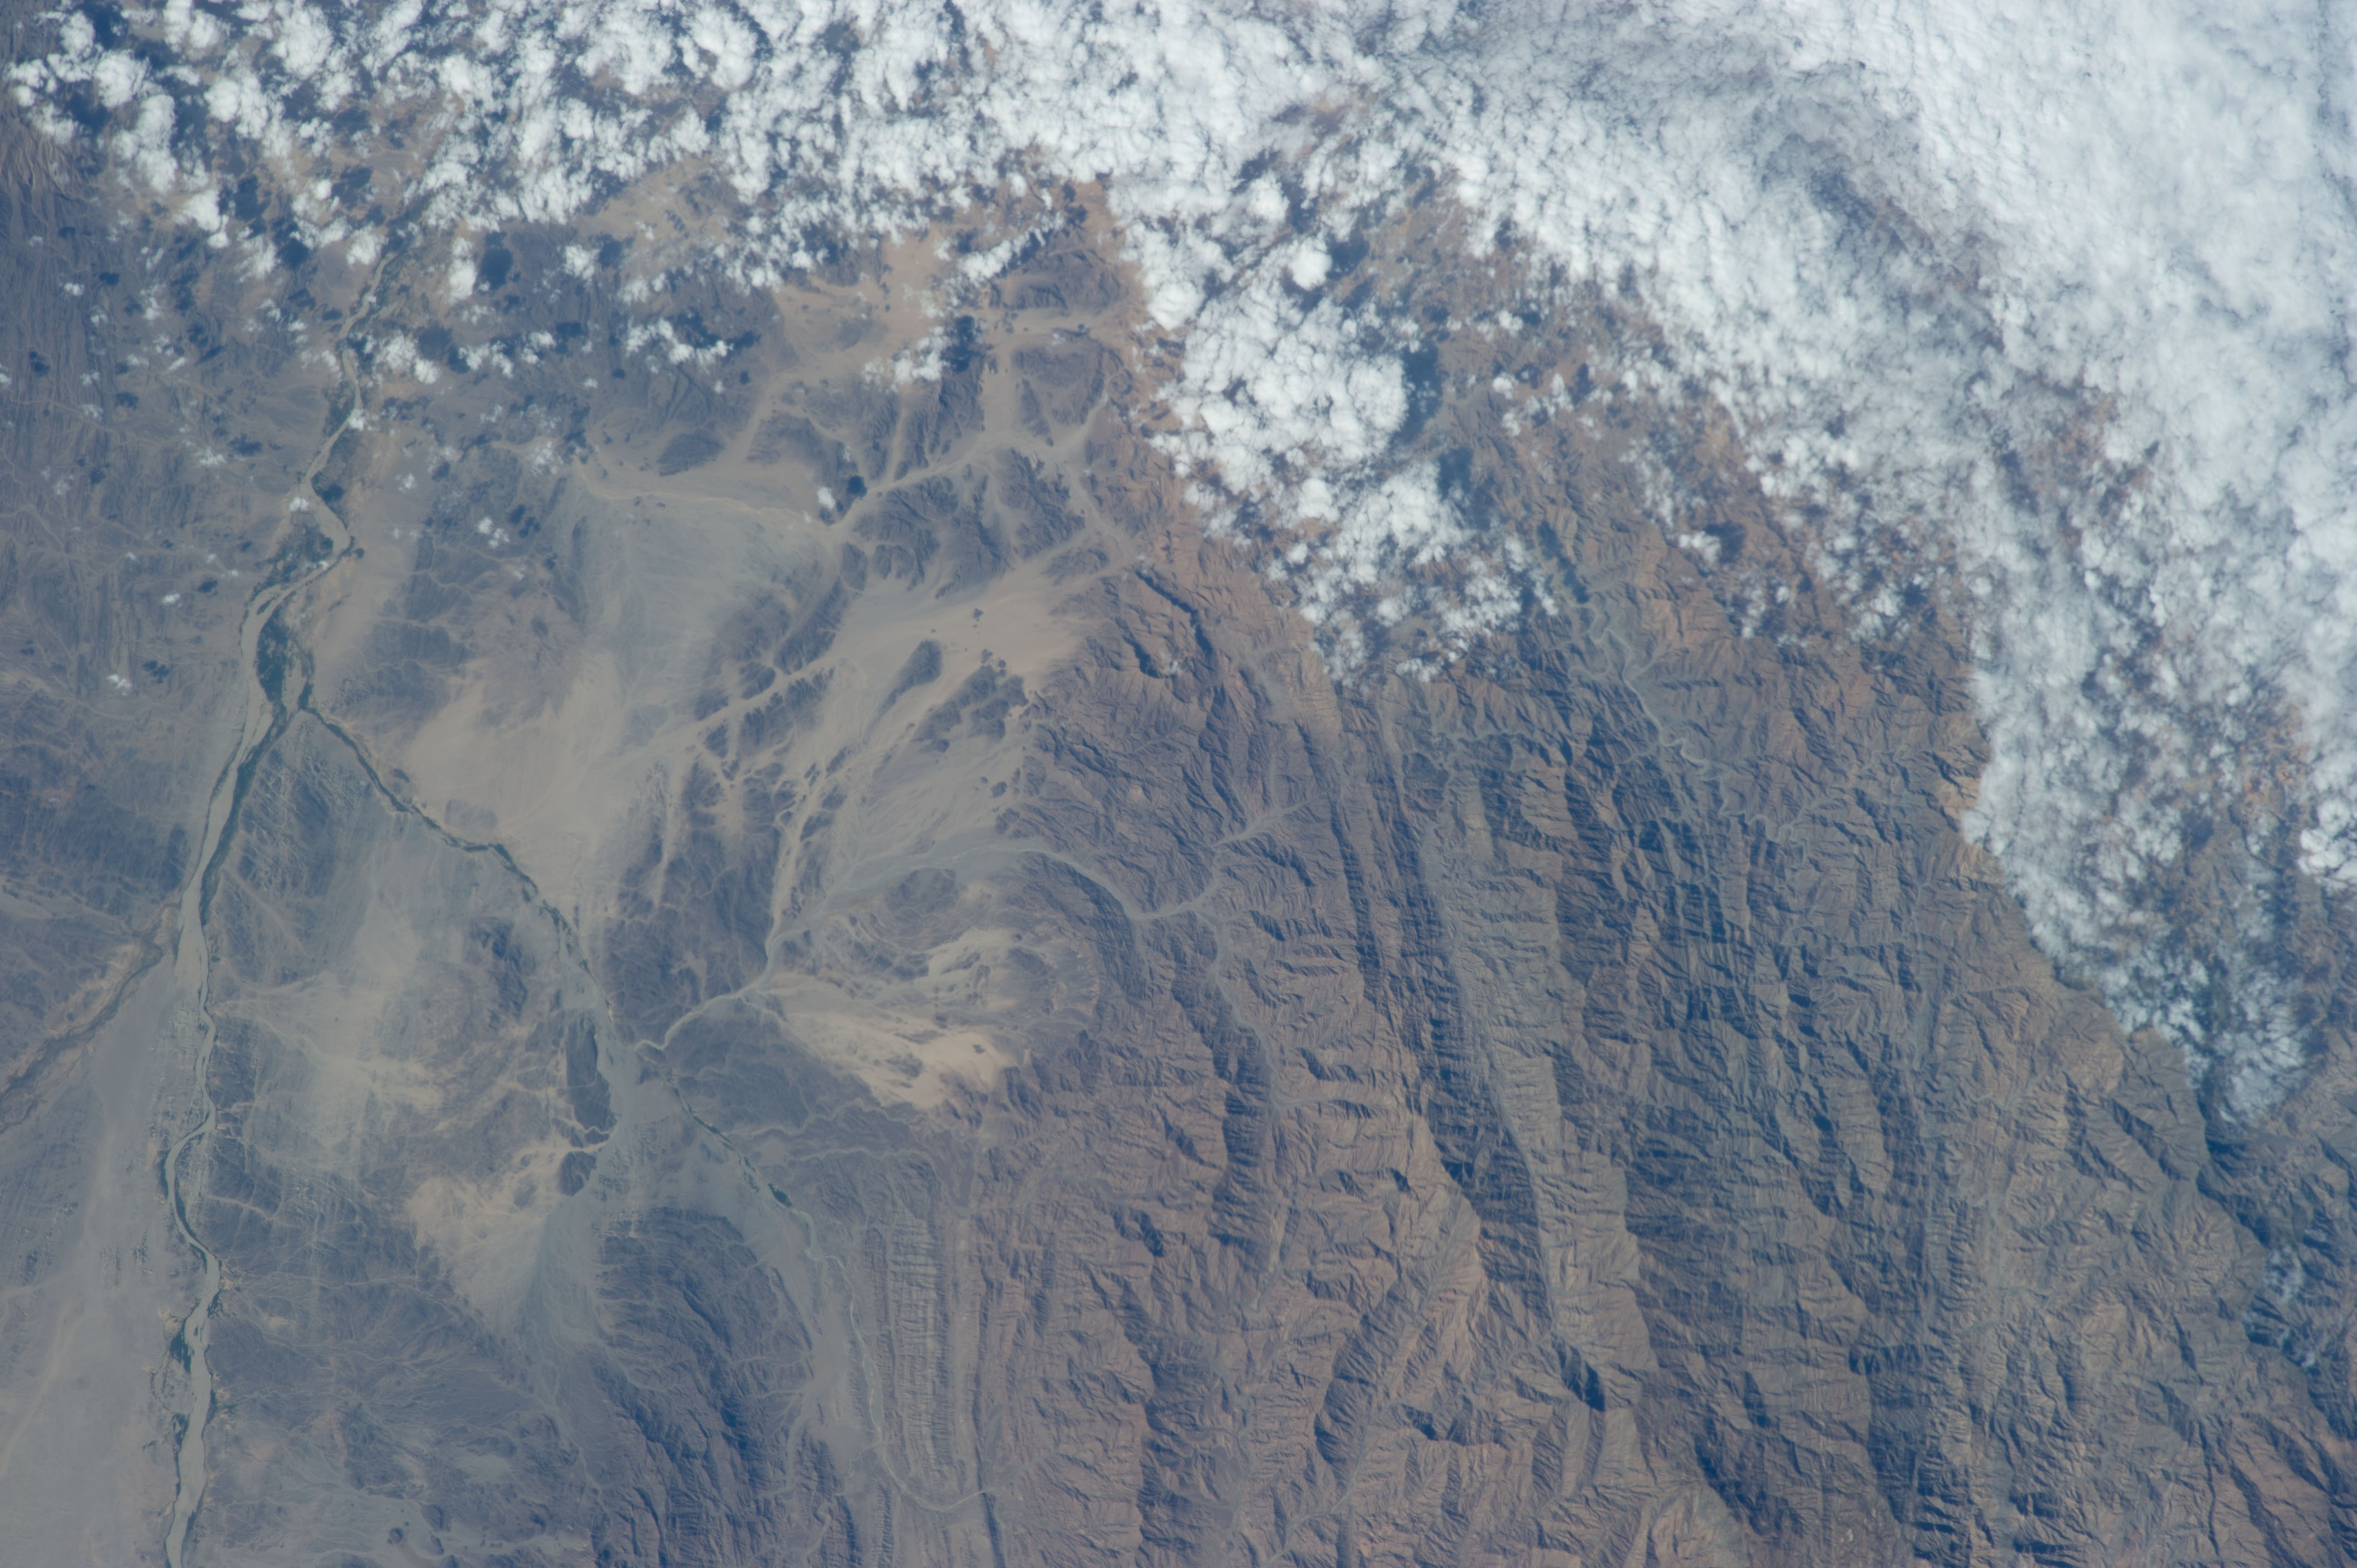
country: SUDAN
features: HAGAR NISH PLATEAU, RAVINES, BARAKA RIVER VALLEY, DESERT, WADIS
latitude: 17.8
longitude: 37.8
